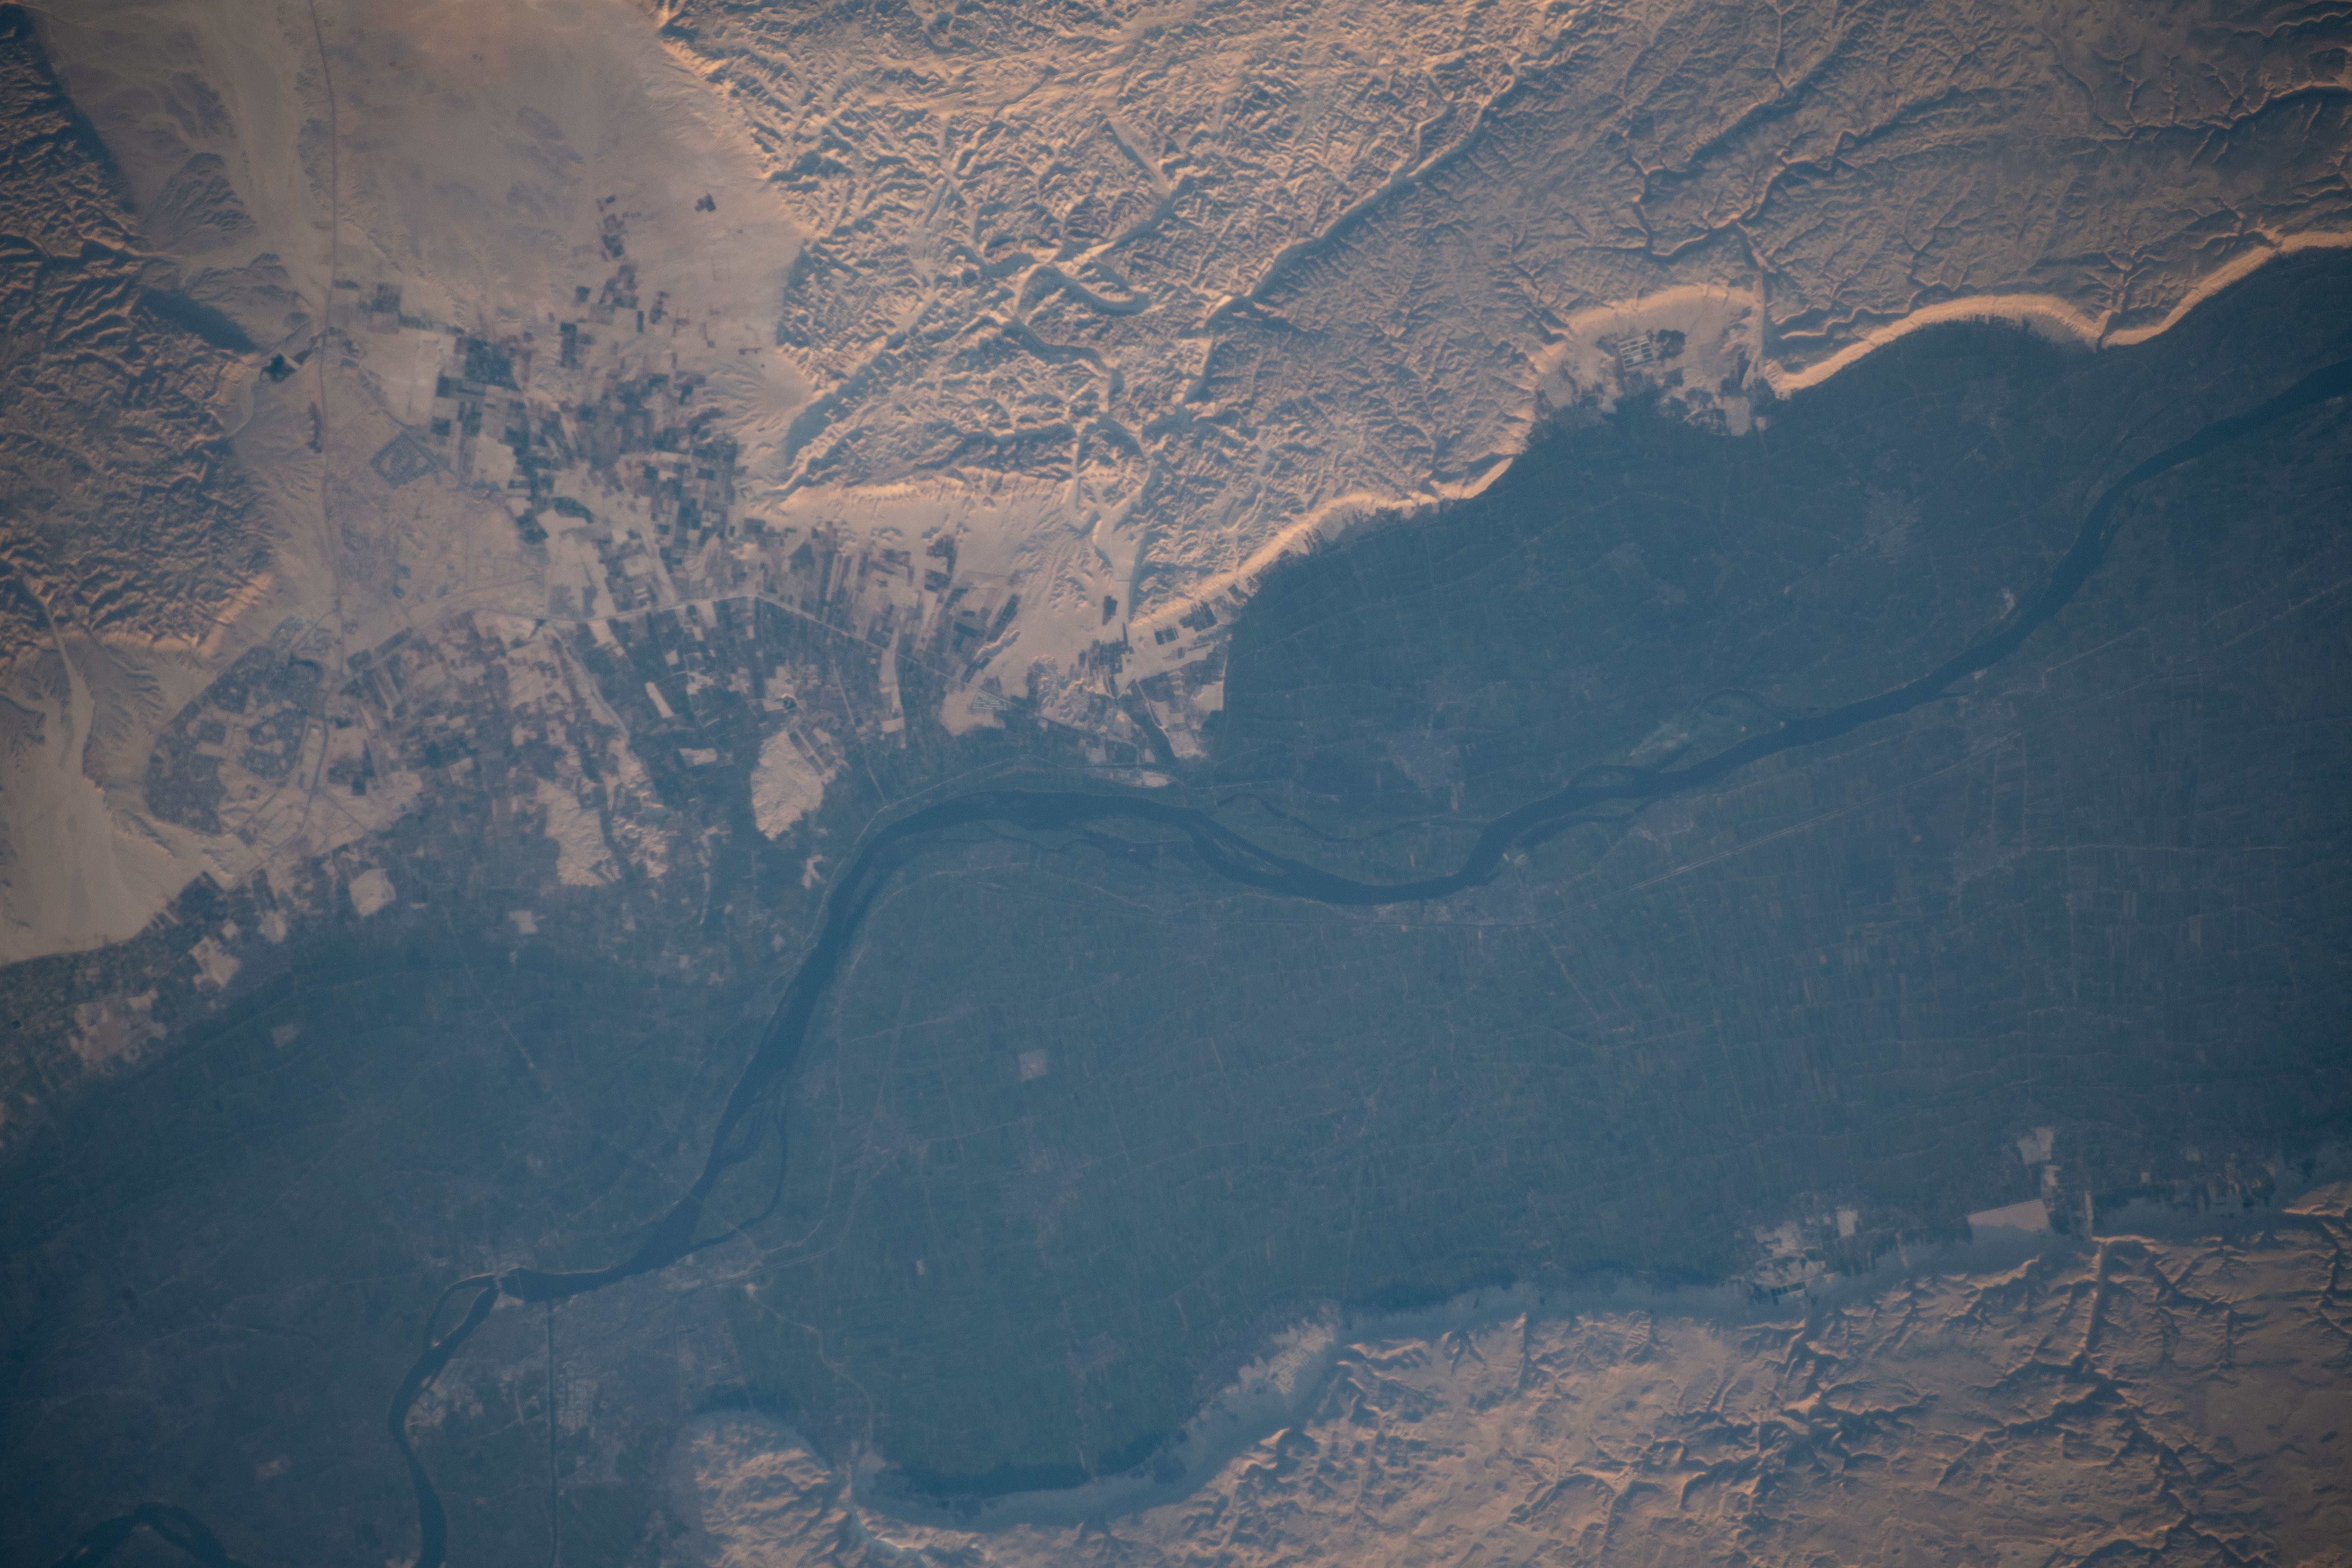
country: EGYPT
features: NILE RIVER, ASYUT
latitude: 27.1
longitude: 31.3
